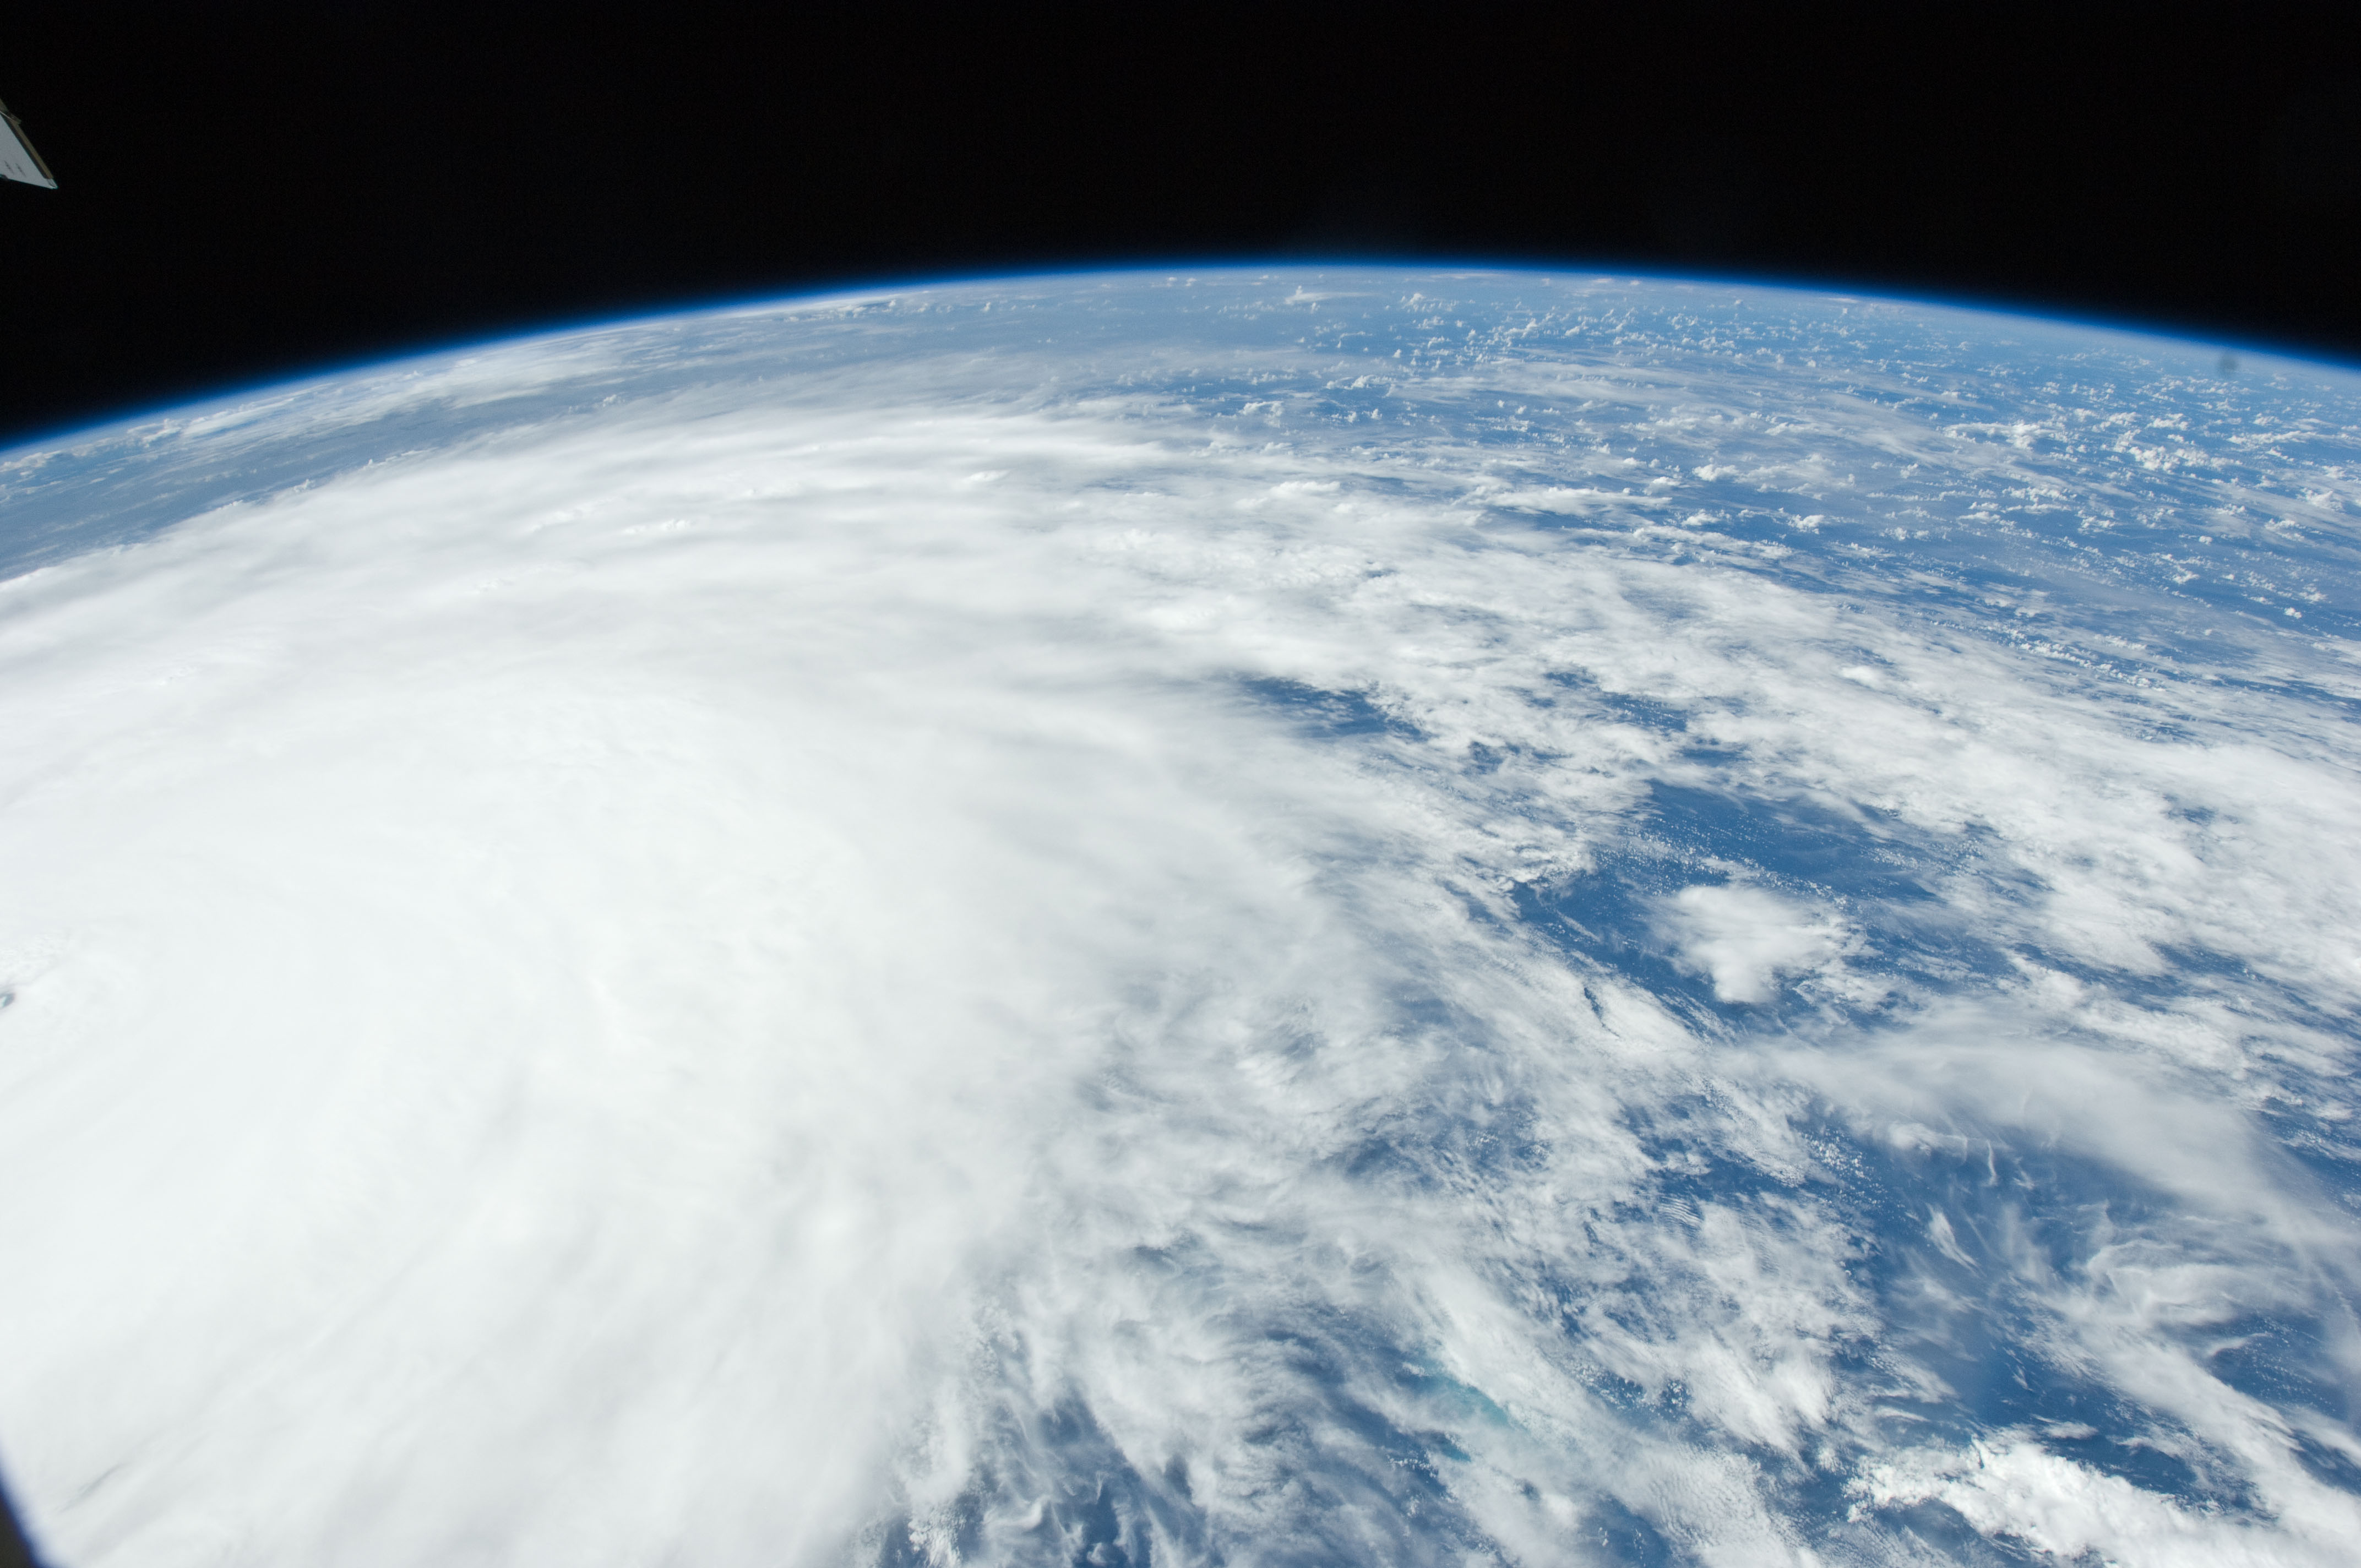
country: BAHAMAS
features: PAN-HURRICANE IRENE, ATLANTIC O., STORM BANDS, ISS
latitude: 23.5
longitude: -74.5
